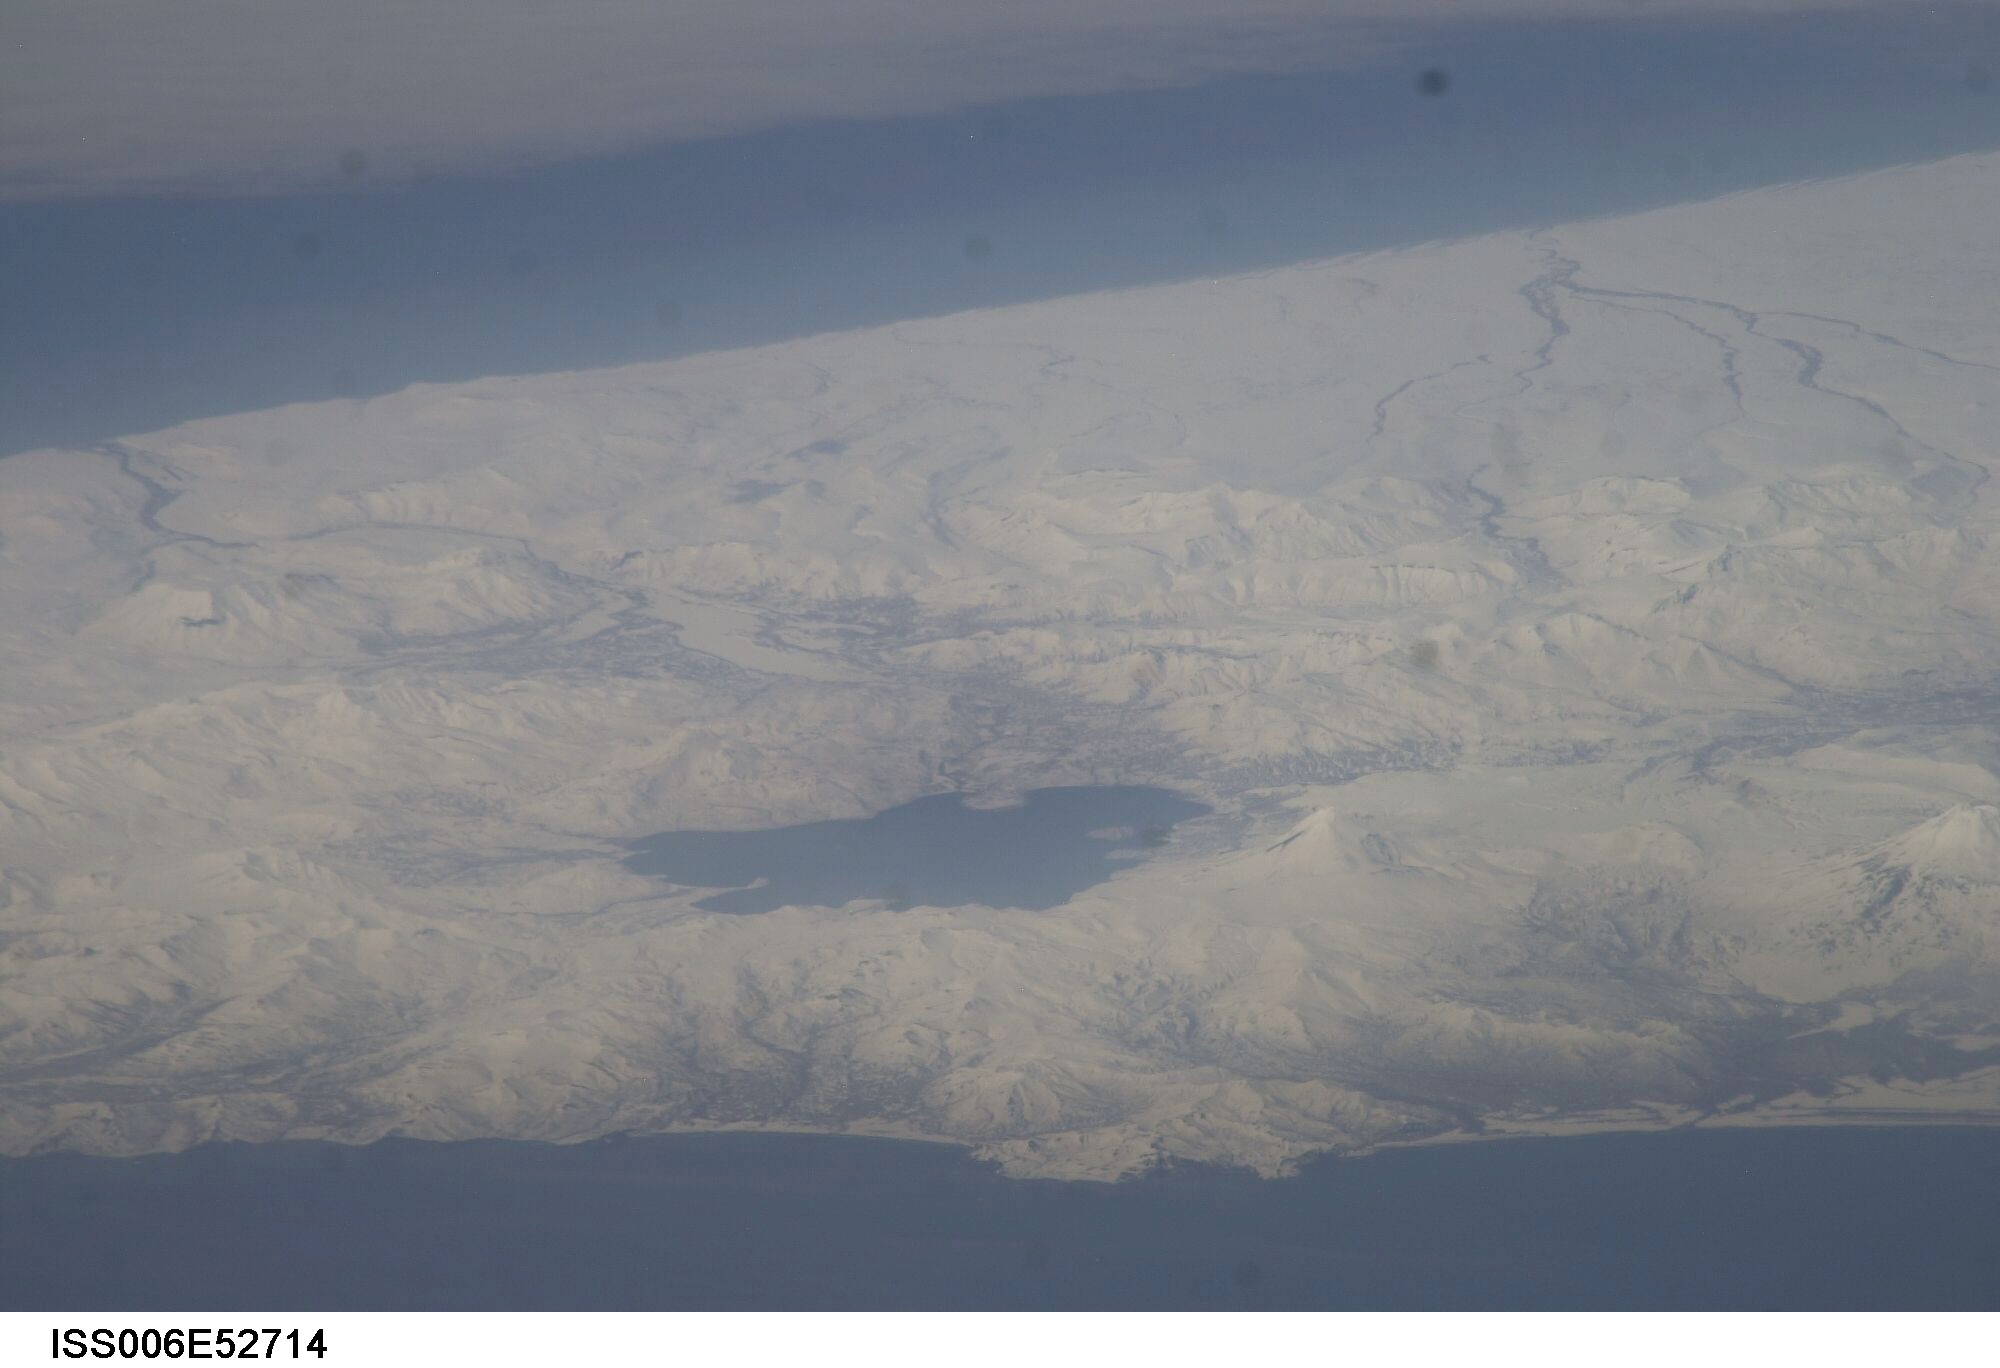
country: RUSSIAN FEDERATION
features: KURILSKOYE LAKE
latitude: 51.6
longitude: 156.9
